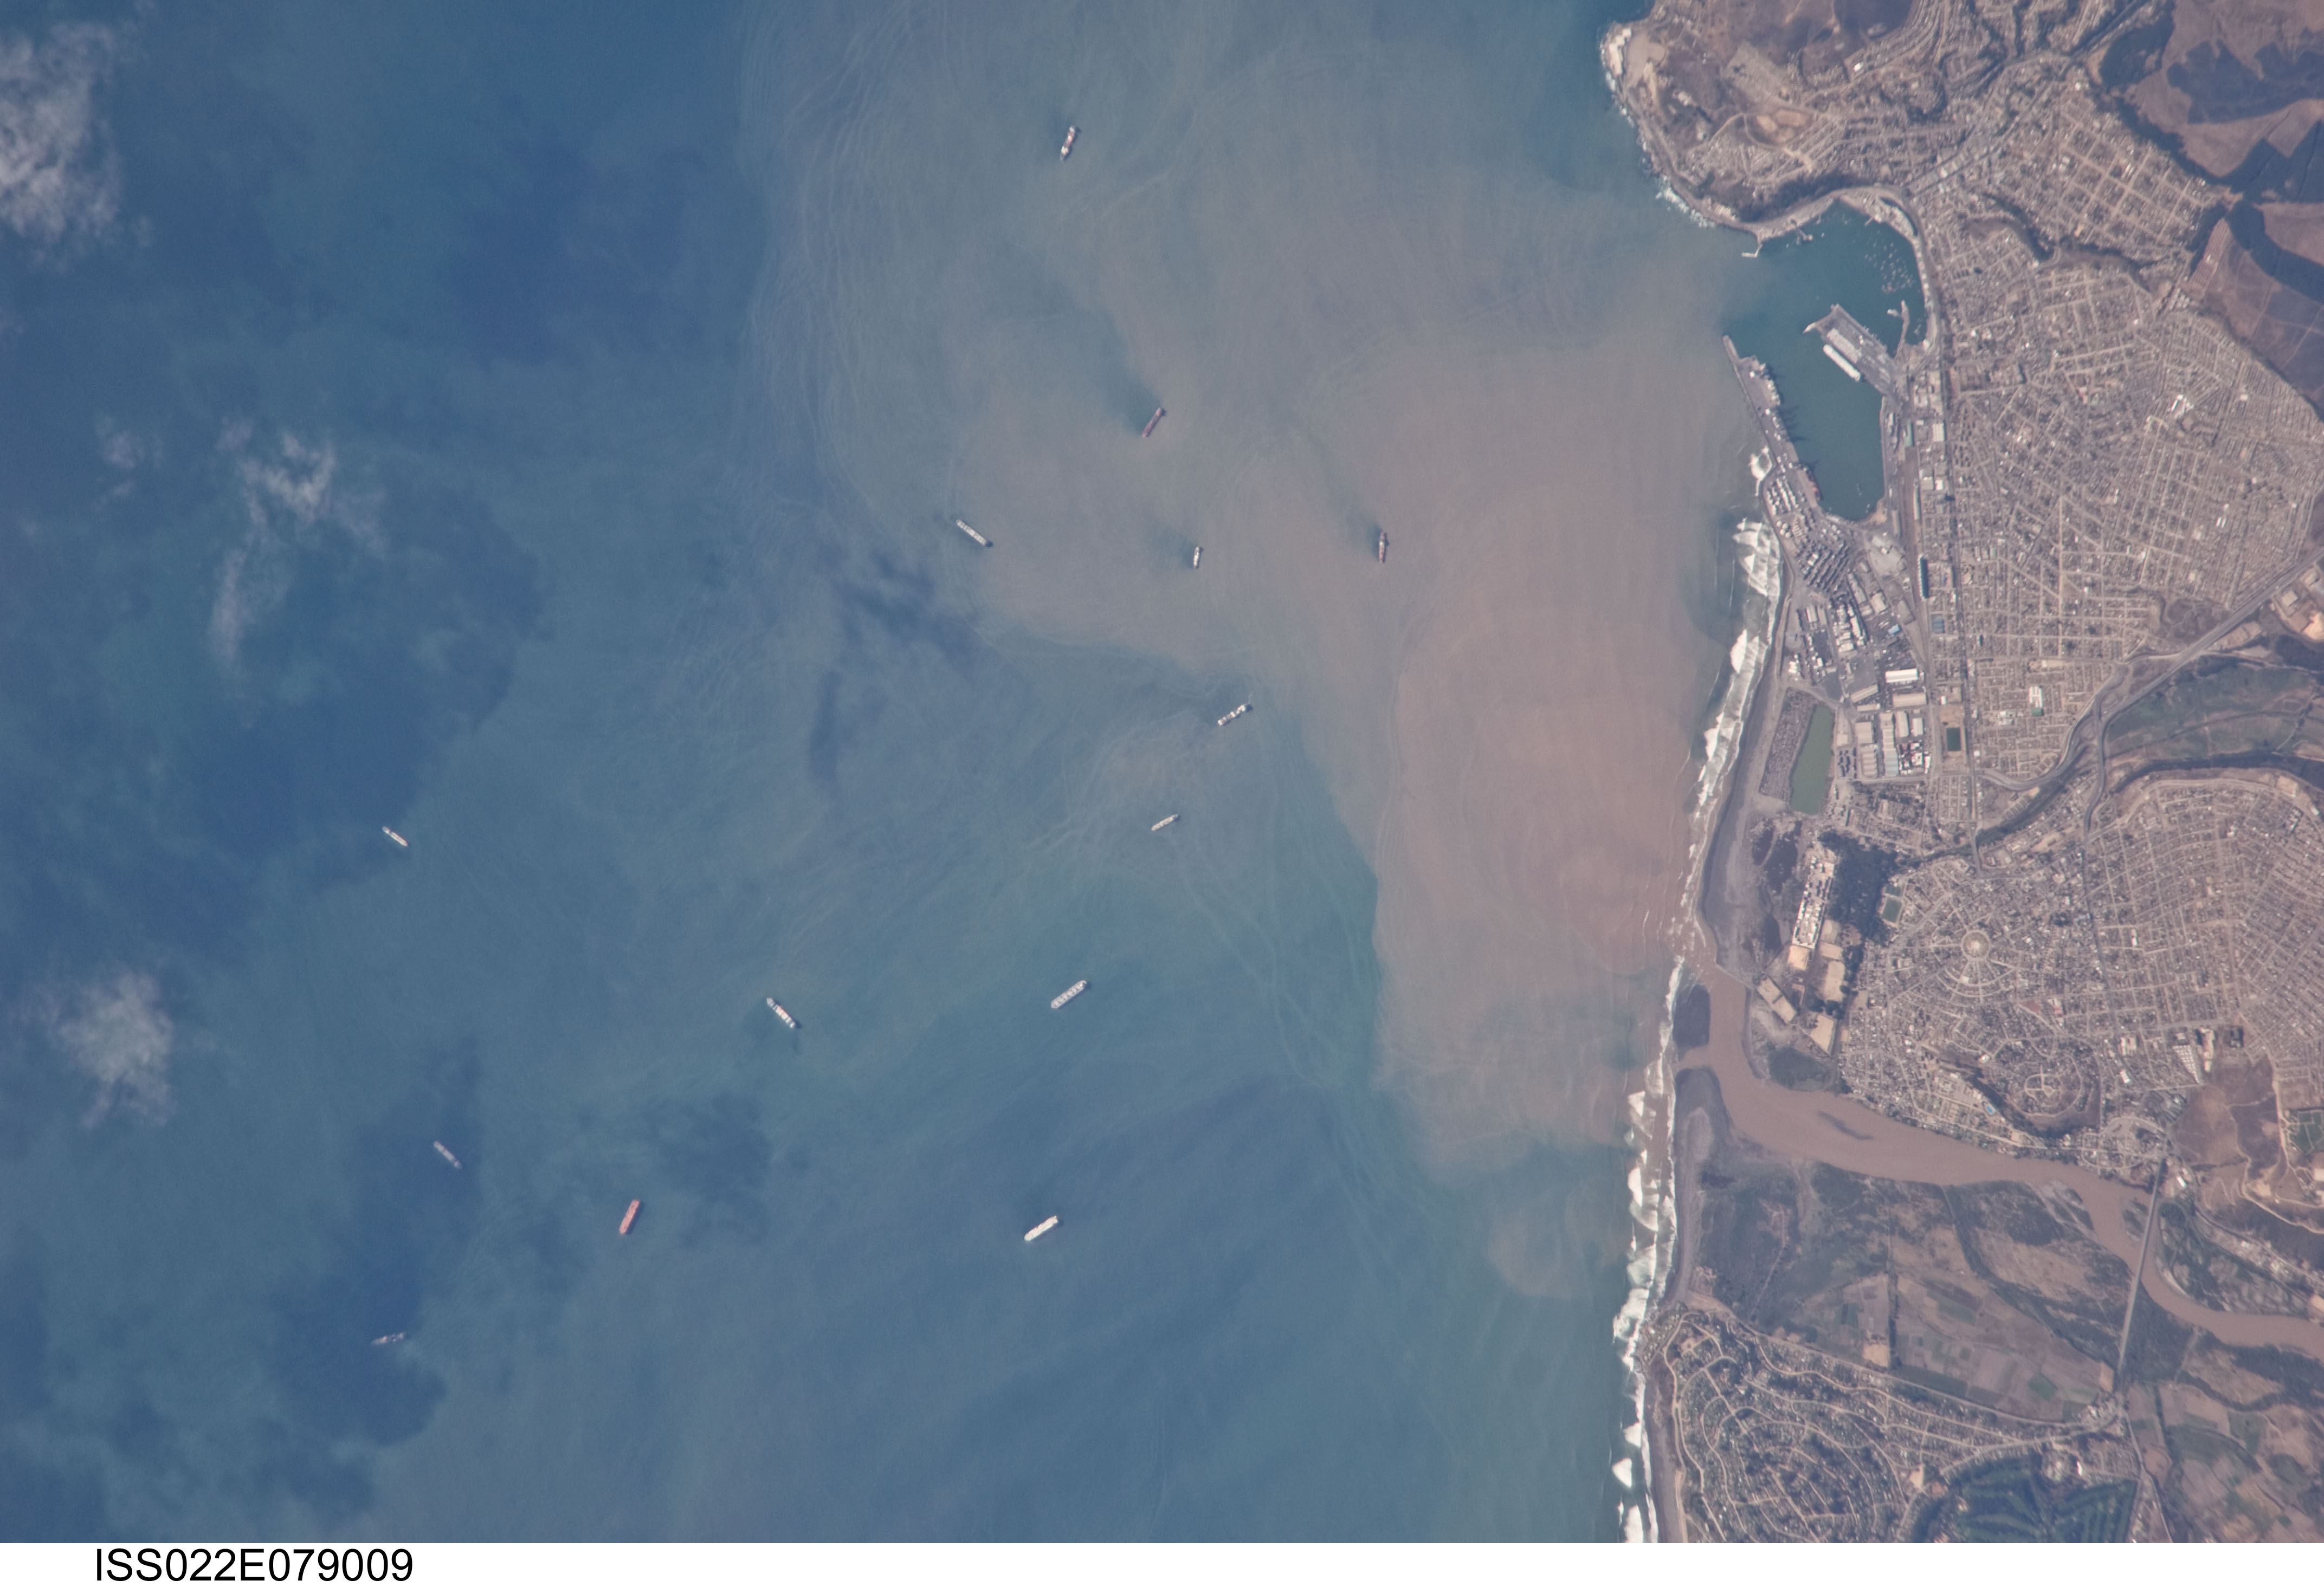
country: CHILE
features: SAN ANTONIO, MAIPO R., PORT, SHIPS, SED.
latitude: -33.6
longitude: -71.6
